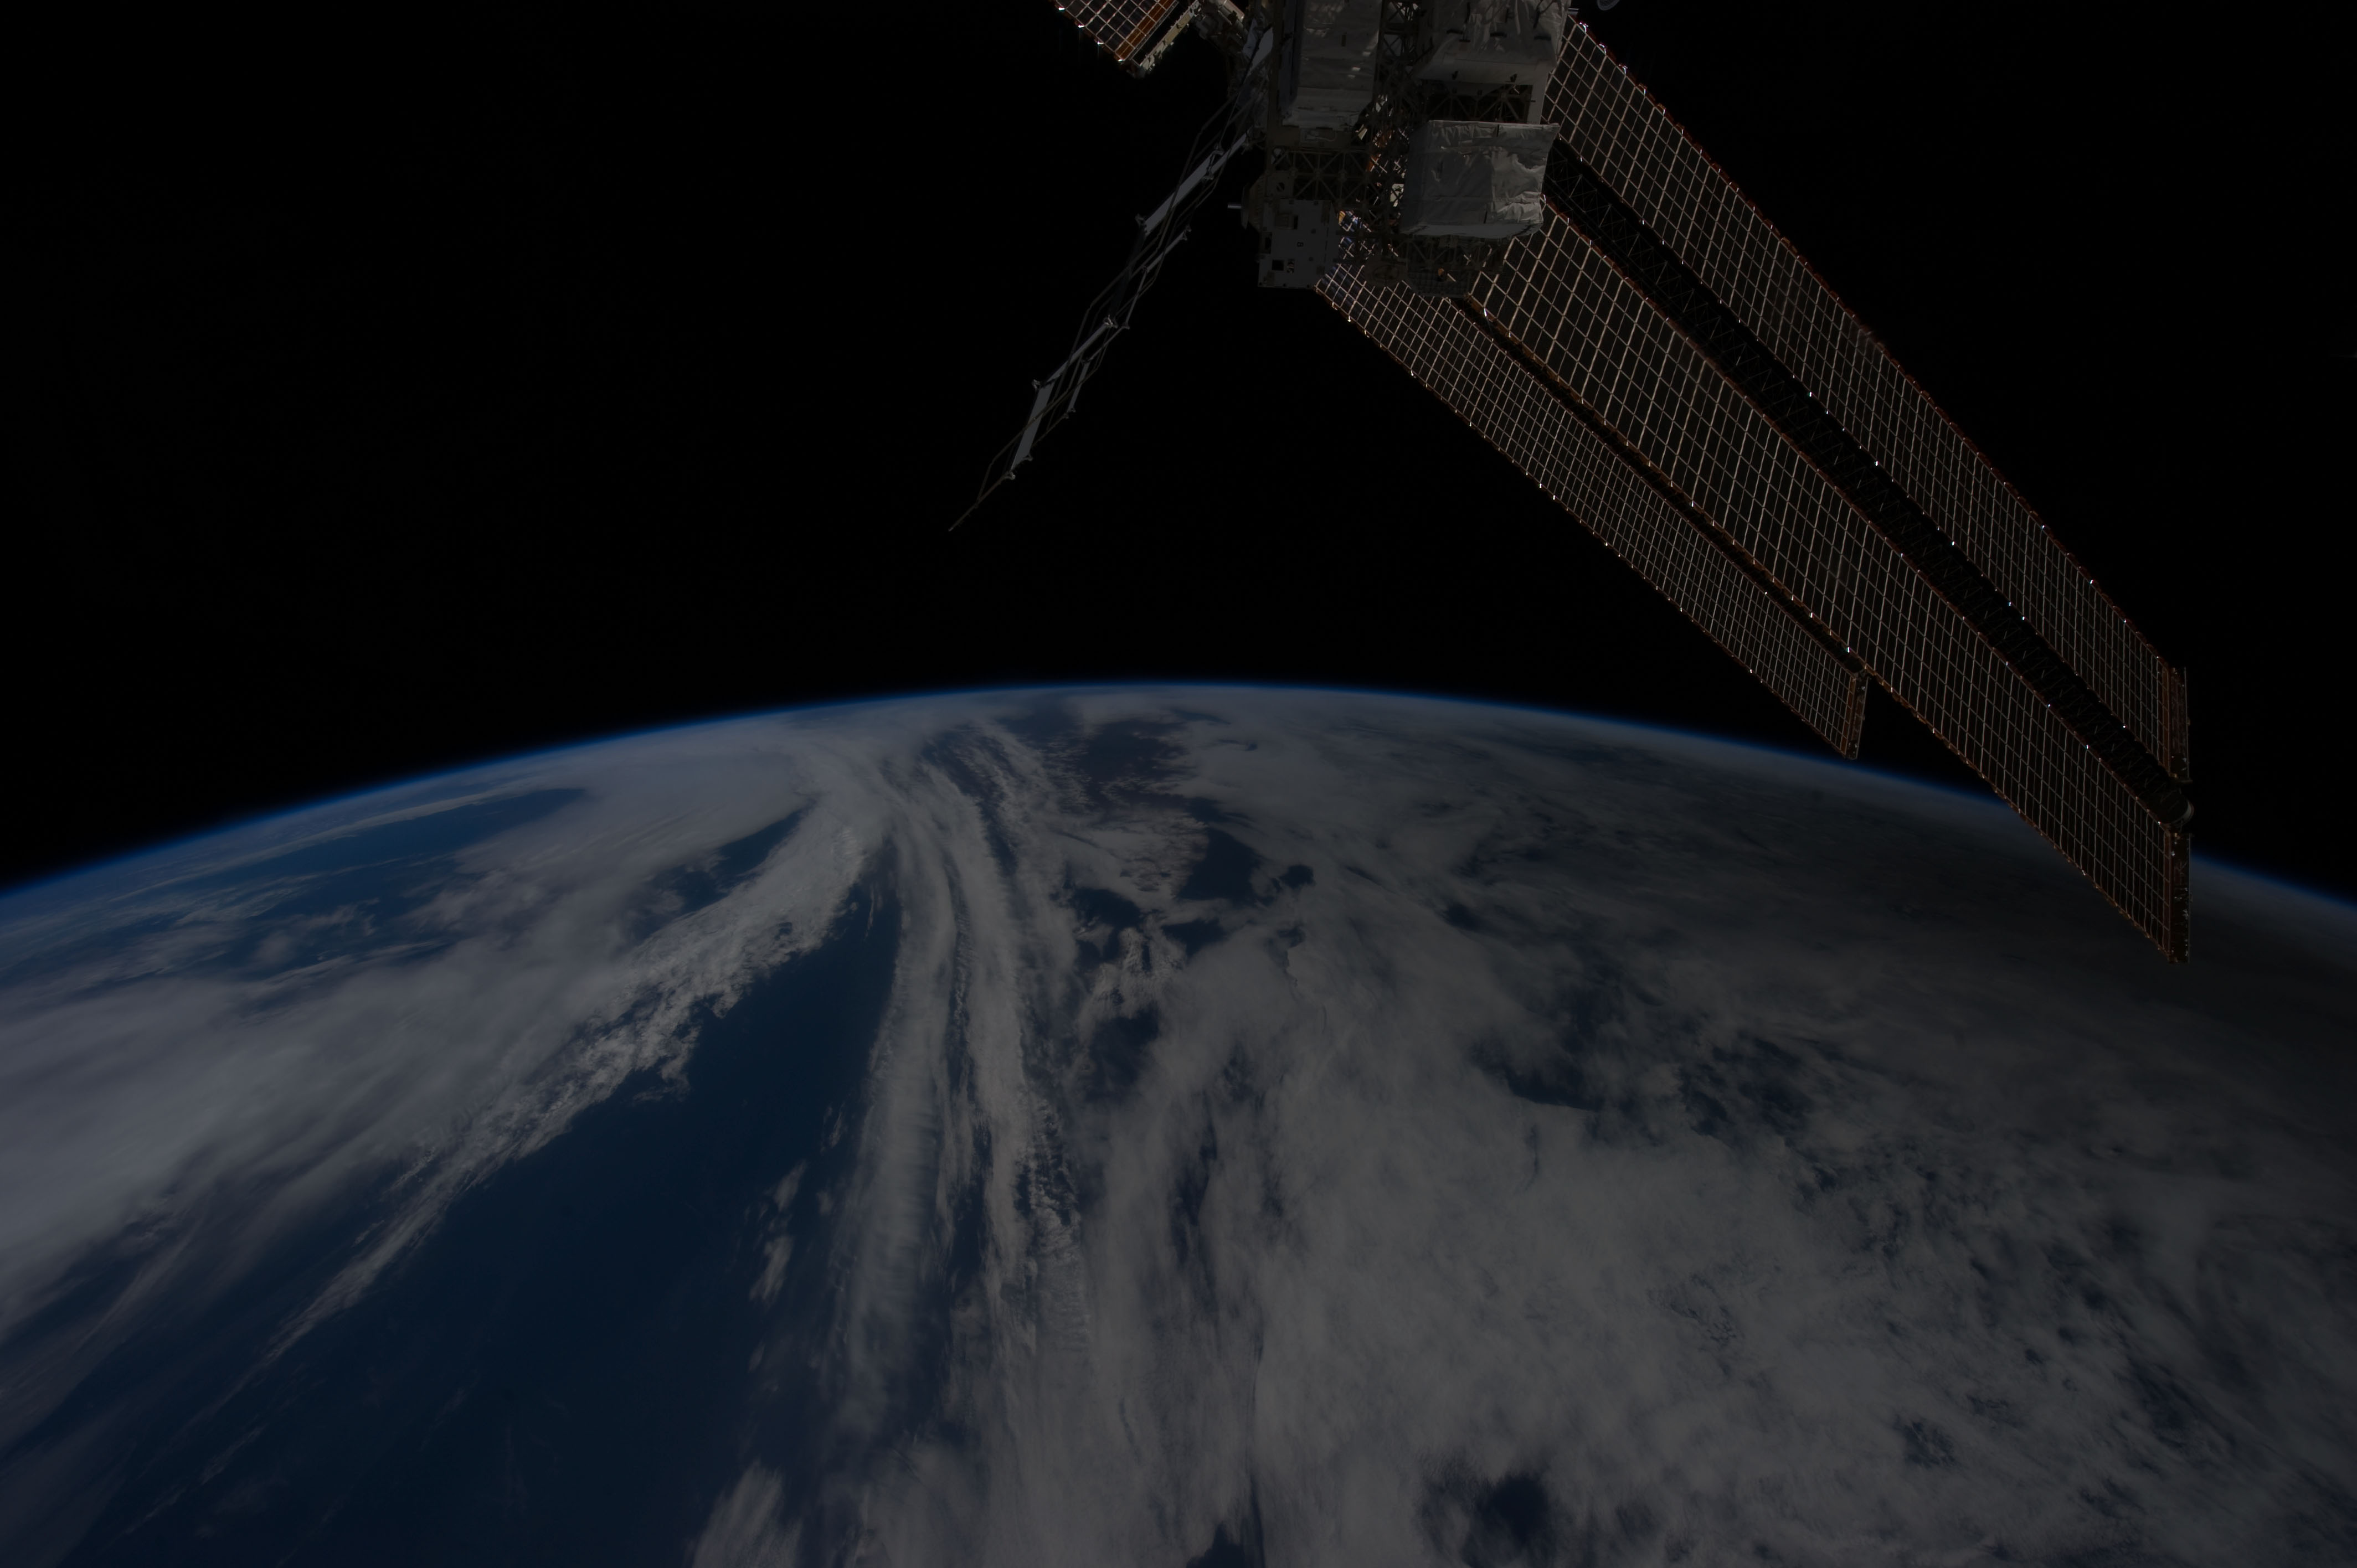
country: PACIFIC OCEAN
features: PORTION OF SHADOW OF ANNULAR SOLAR ECLIPSE ON CLOUD TOPS, WESTERN PACIFIC
